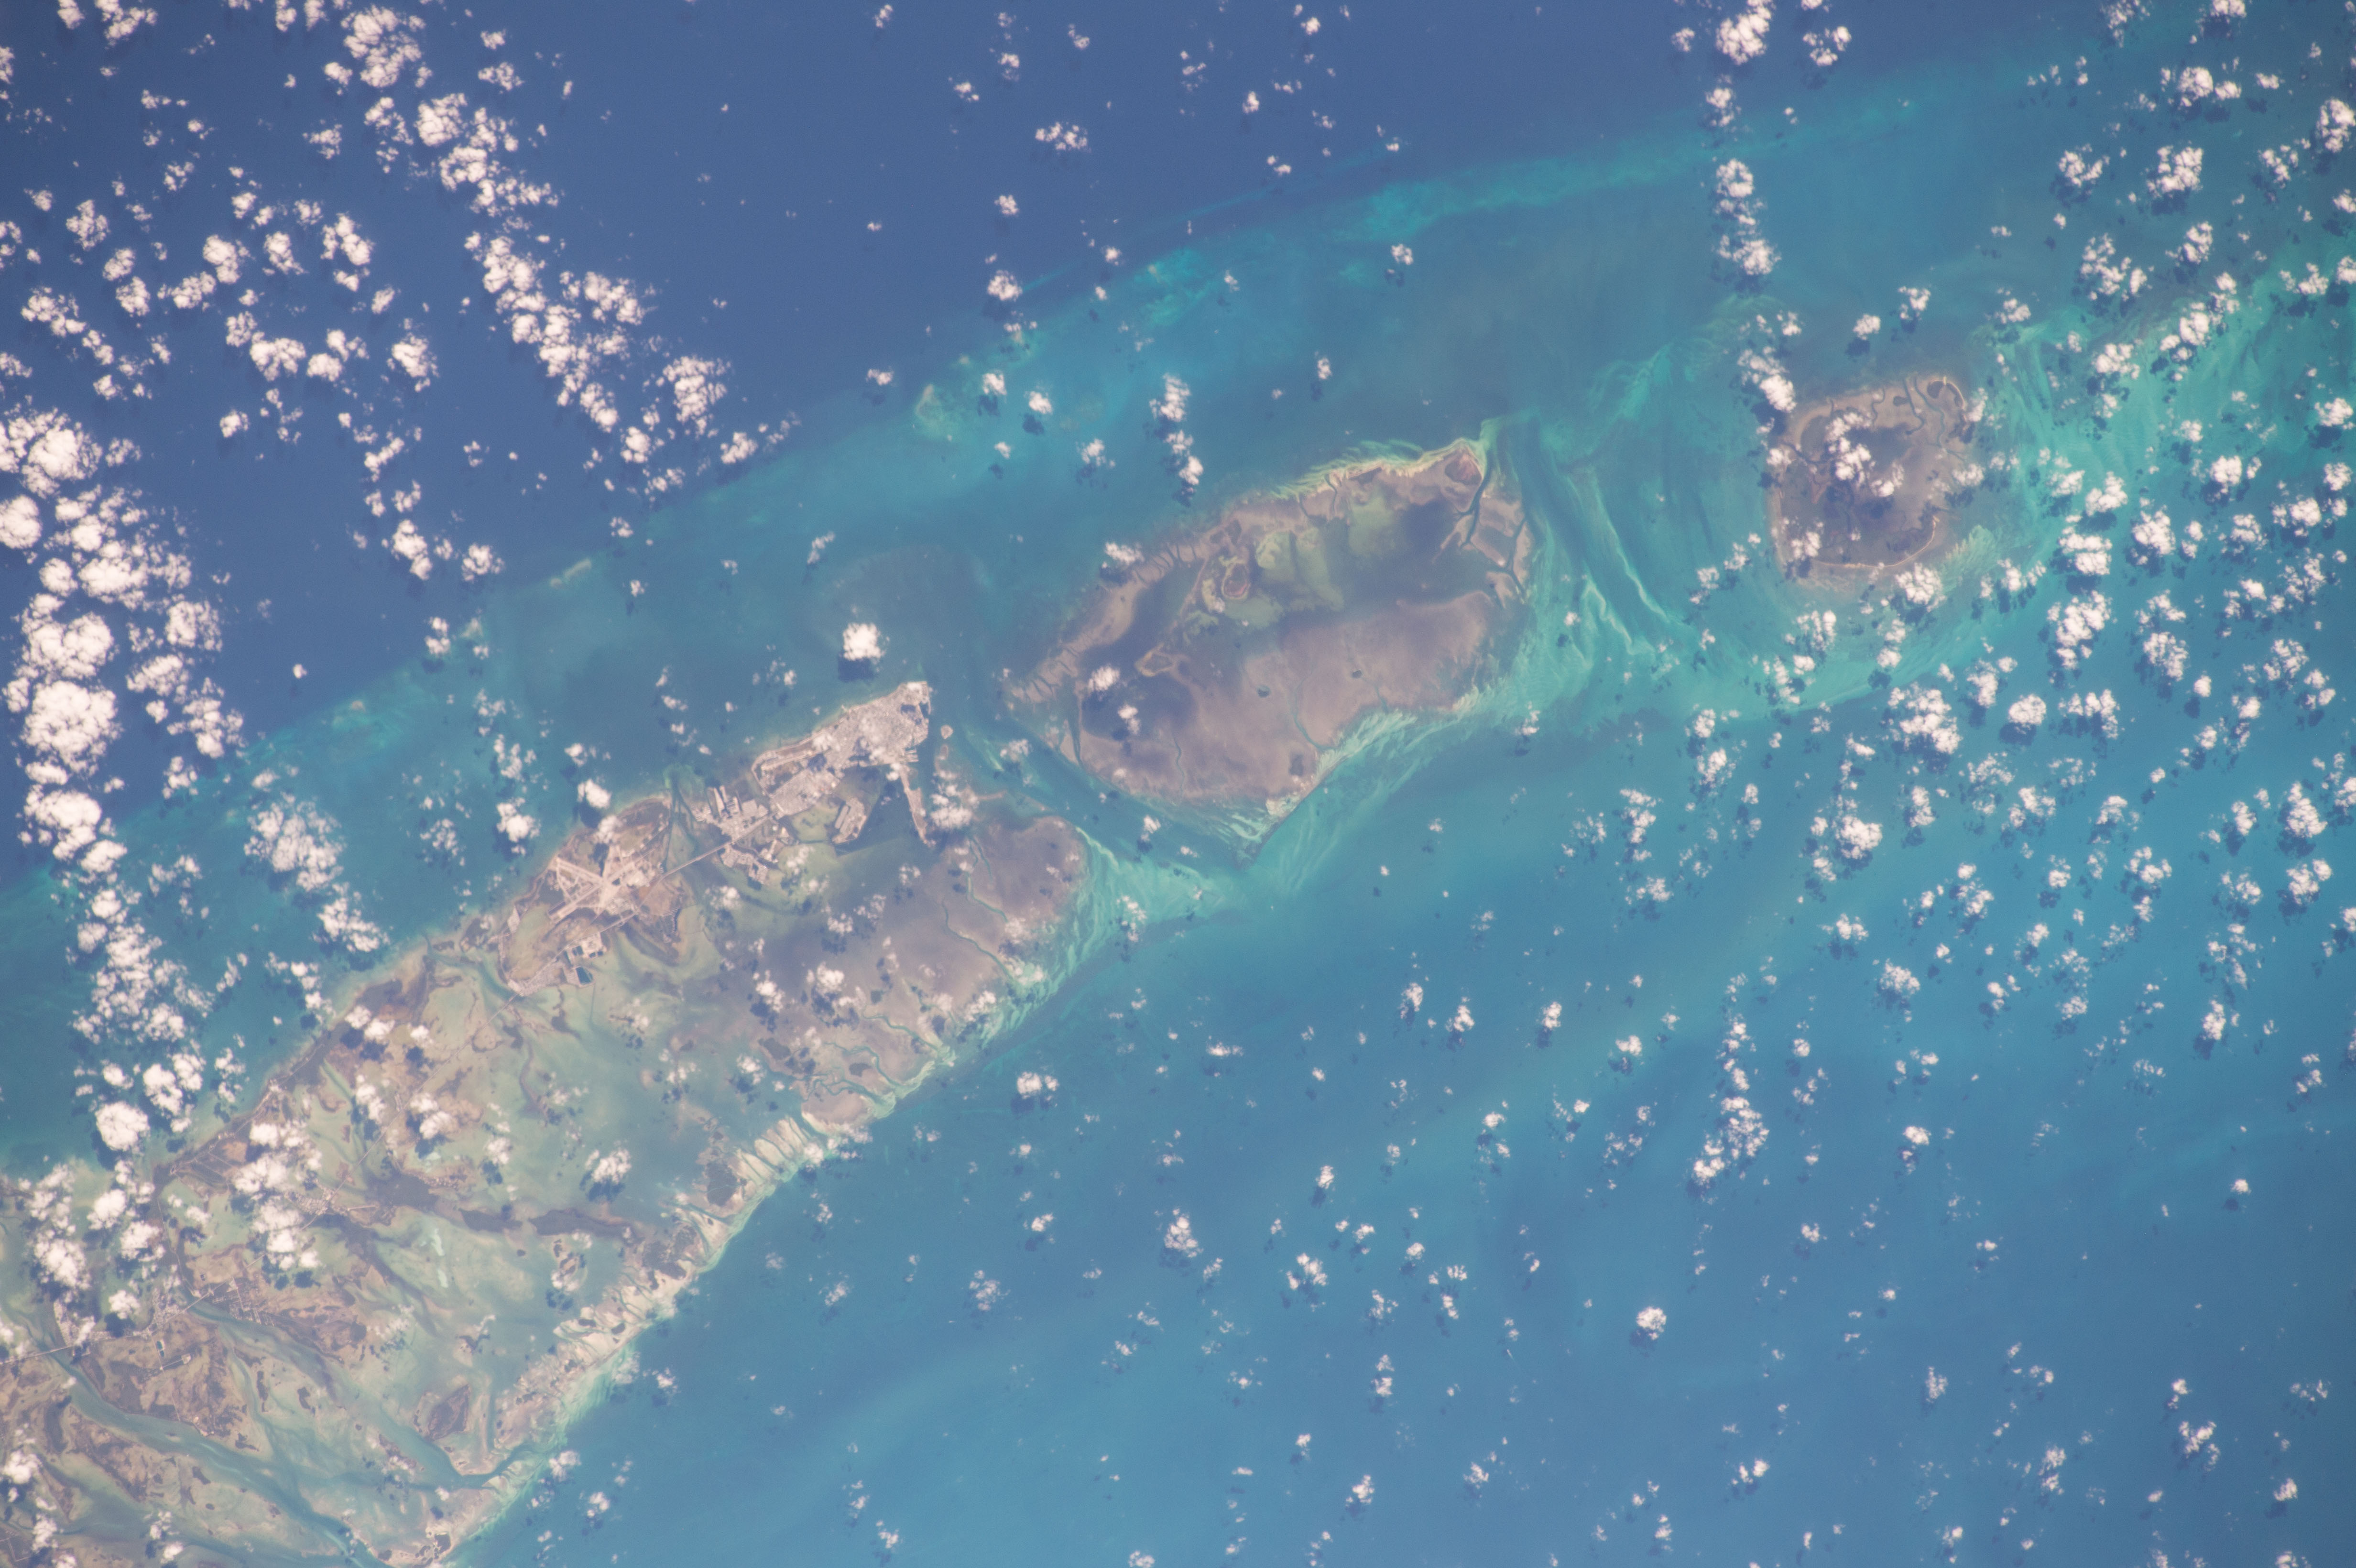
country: USA-FLORIDA
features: FLORIDA KEYS, KEY W.
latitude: 24.6
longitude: -81.9
